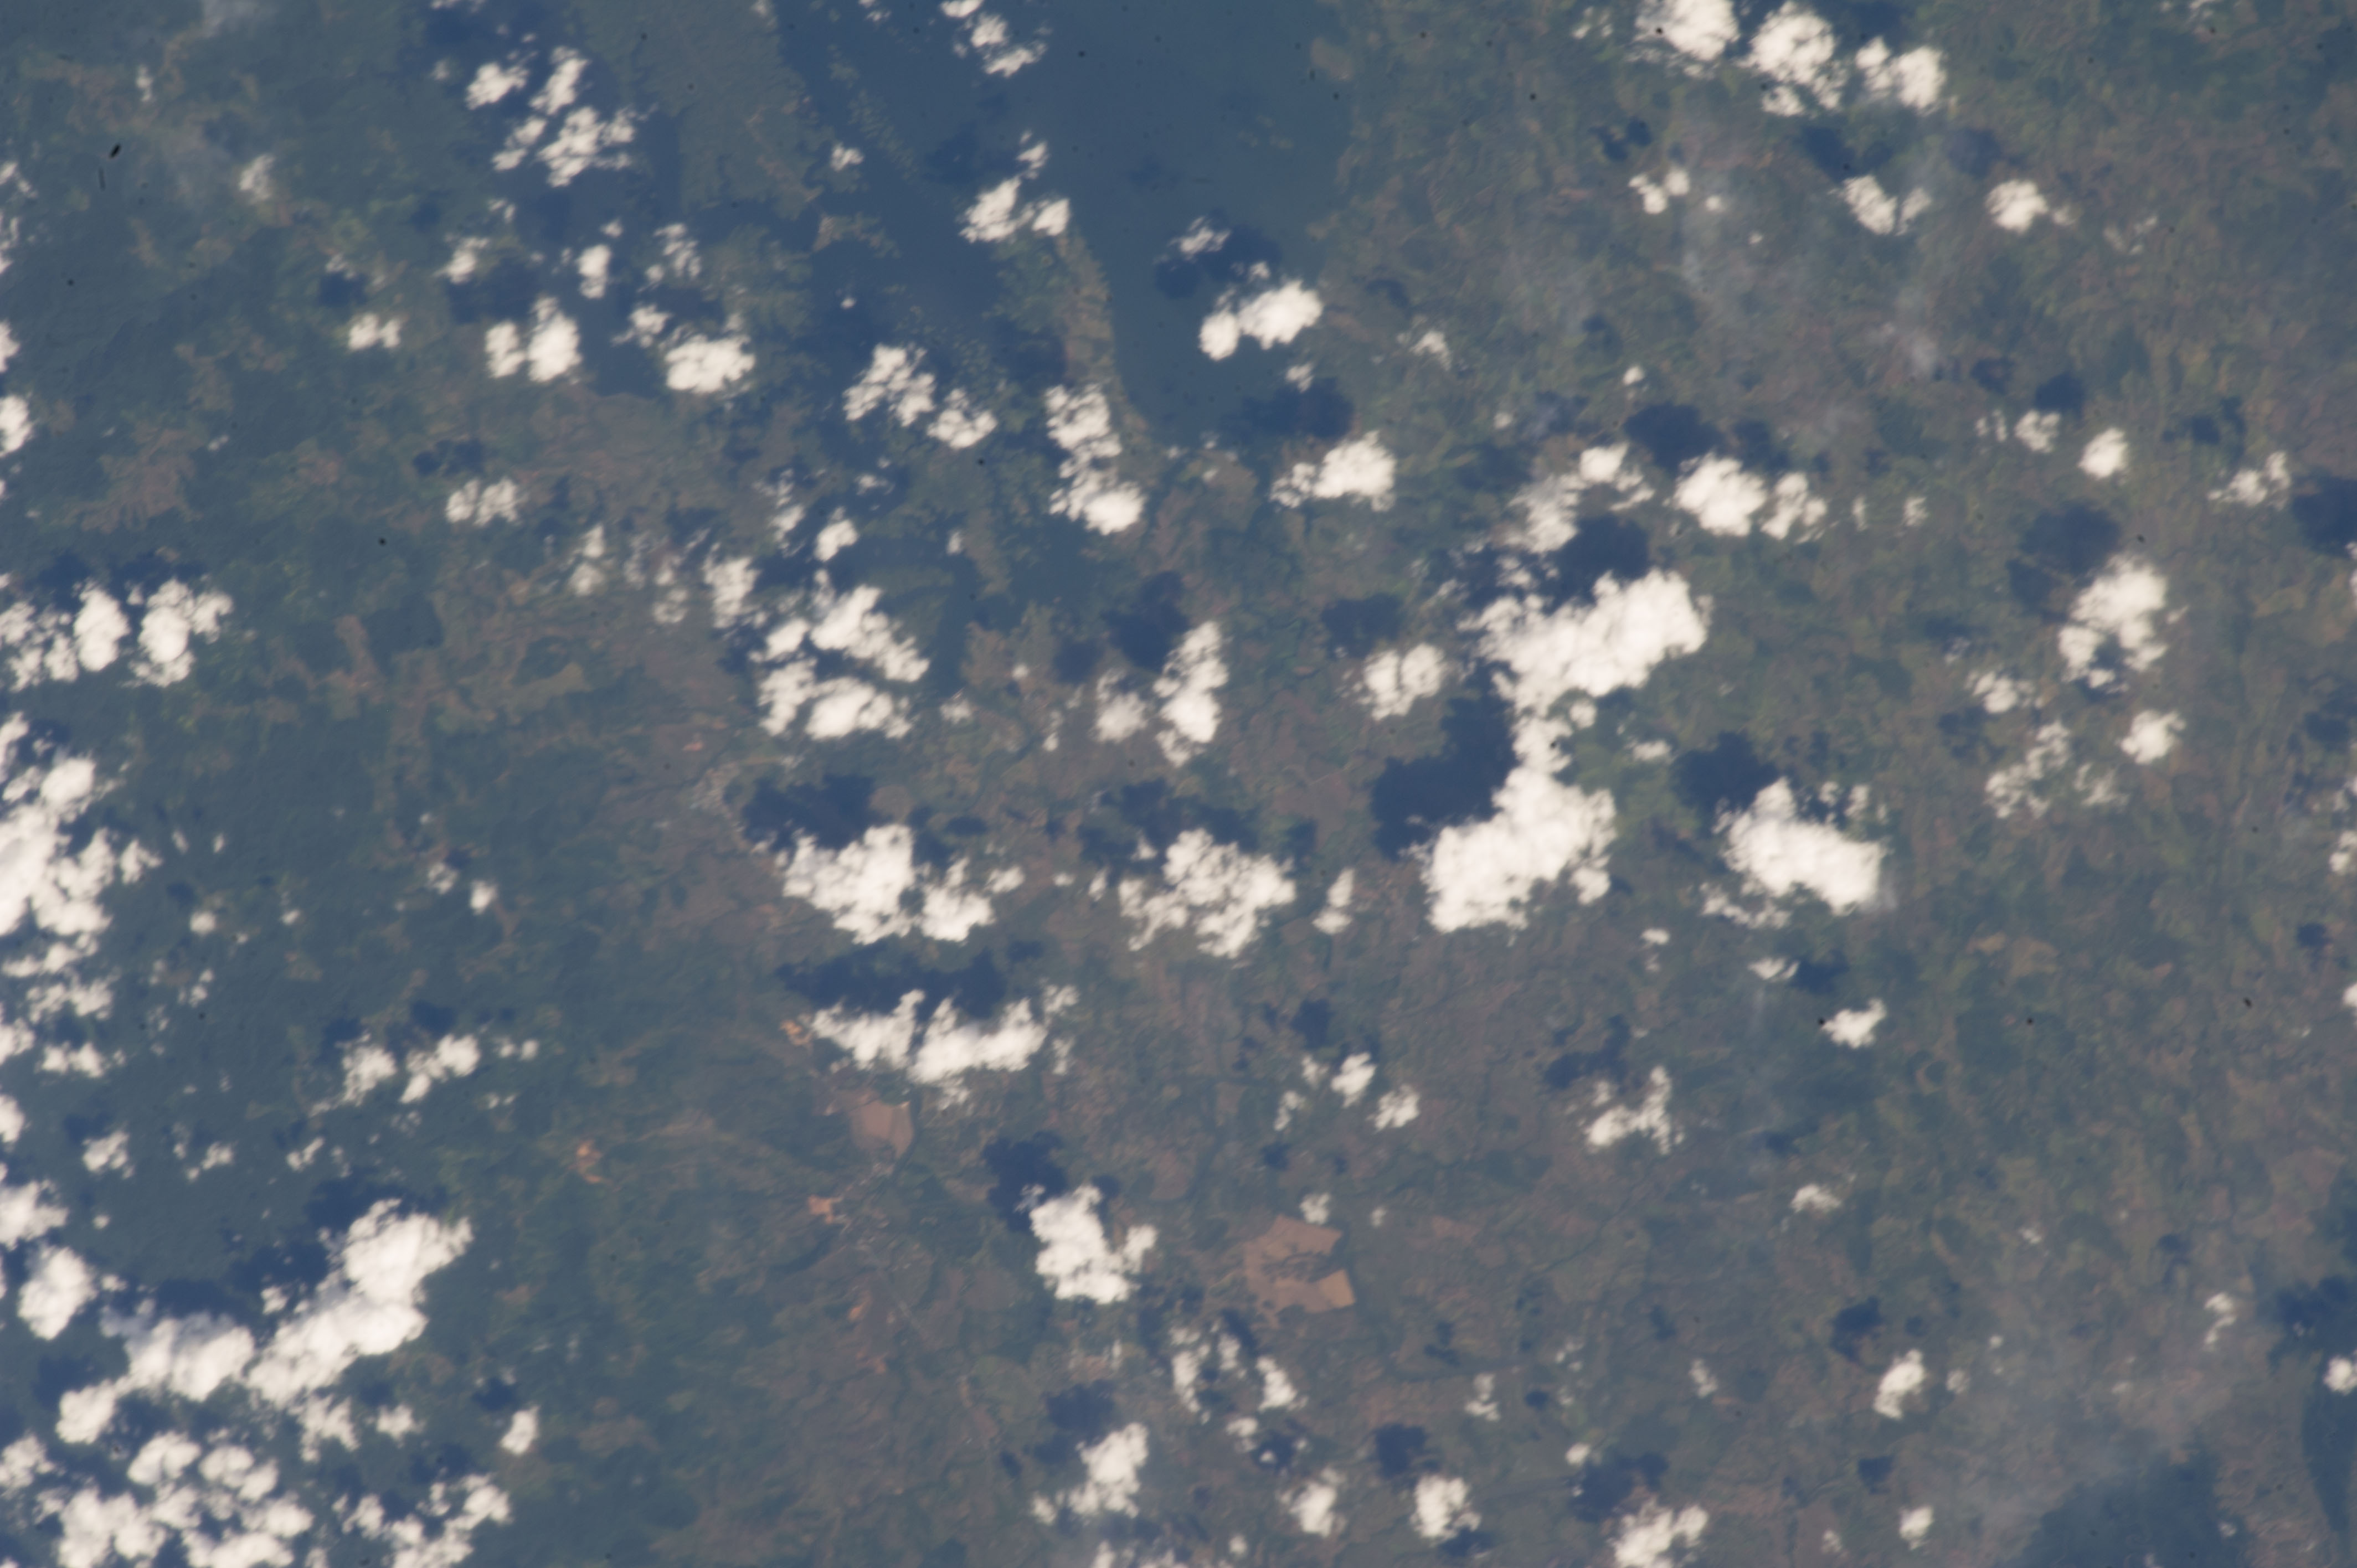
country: PANAMA
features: BAYANO L.
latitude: 9.0
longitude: -79.0
